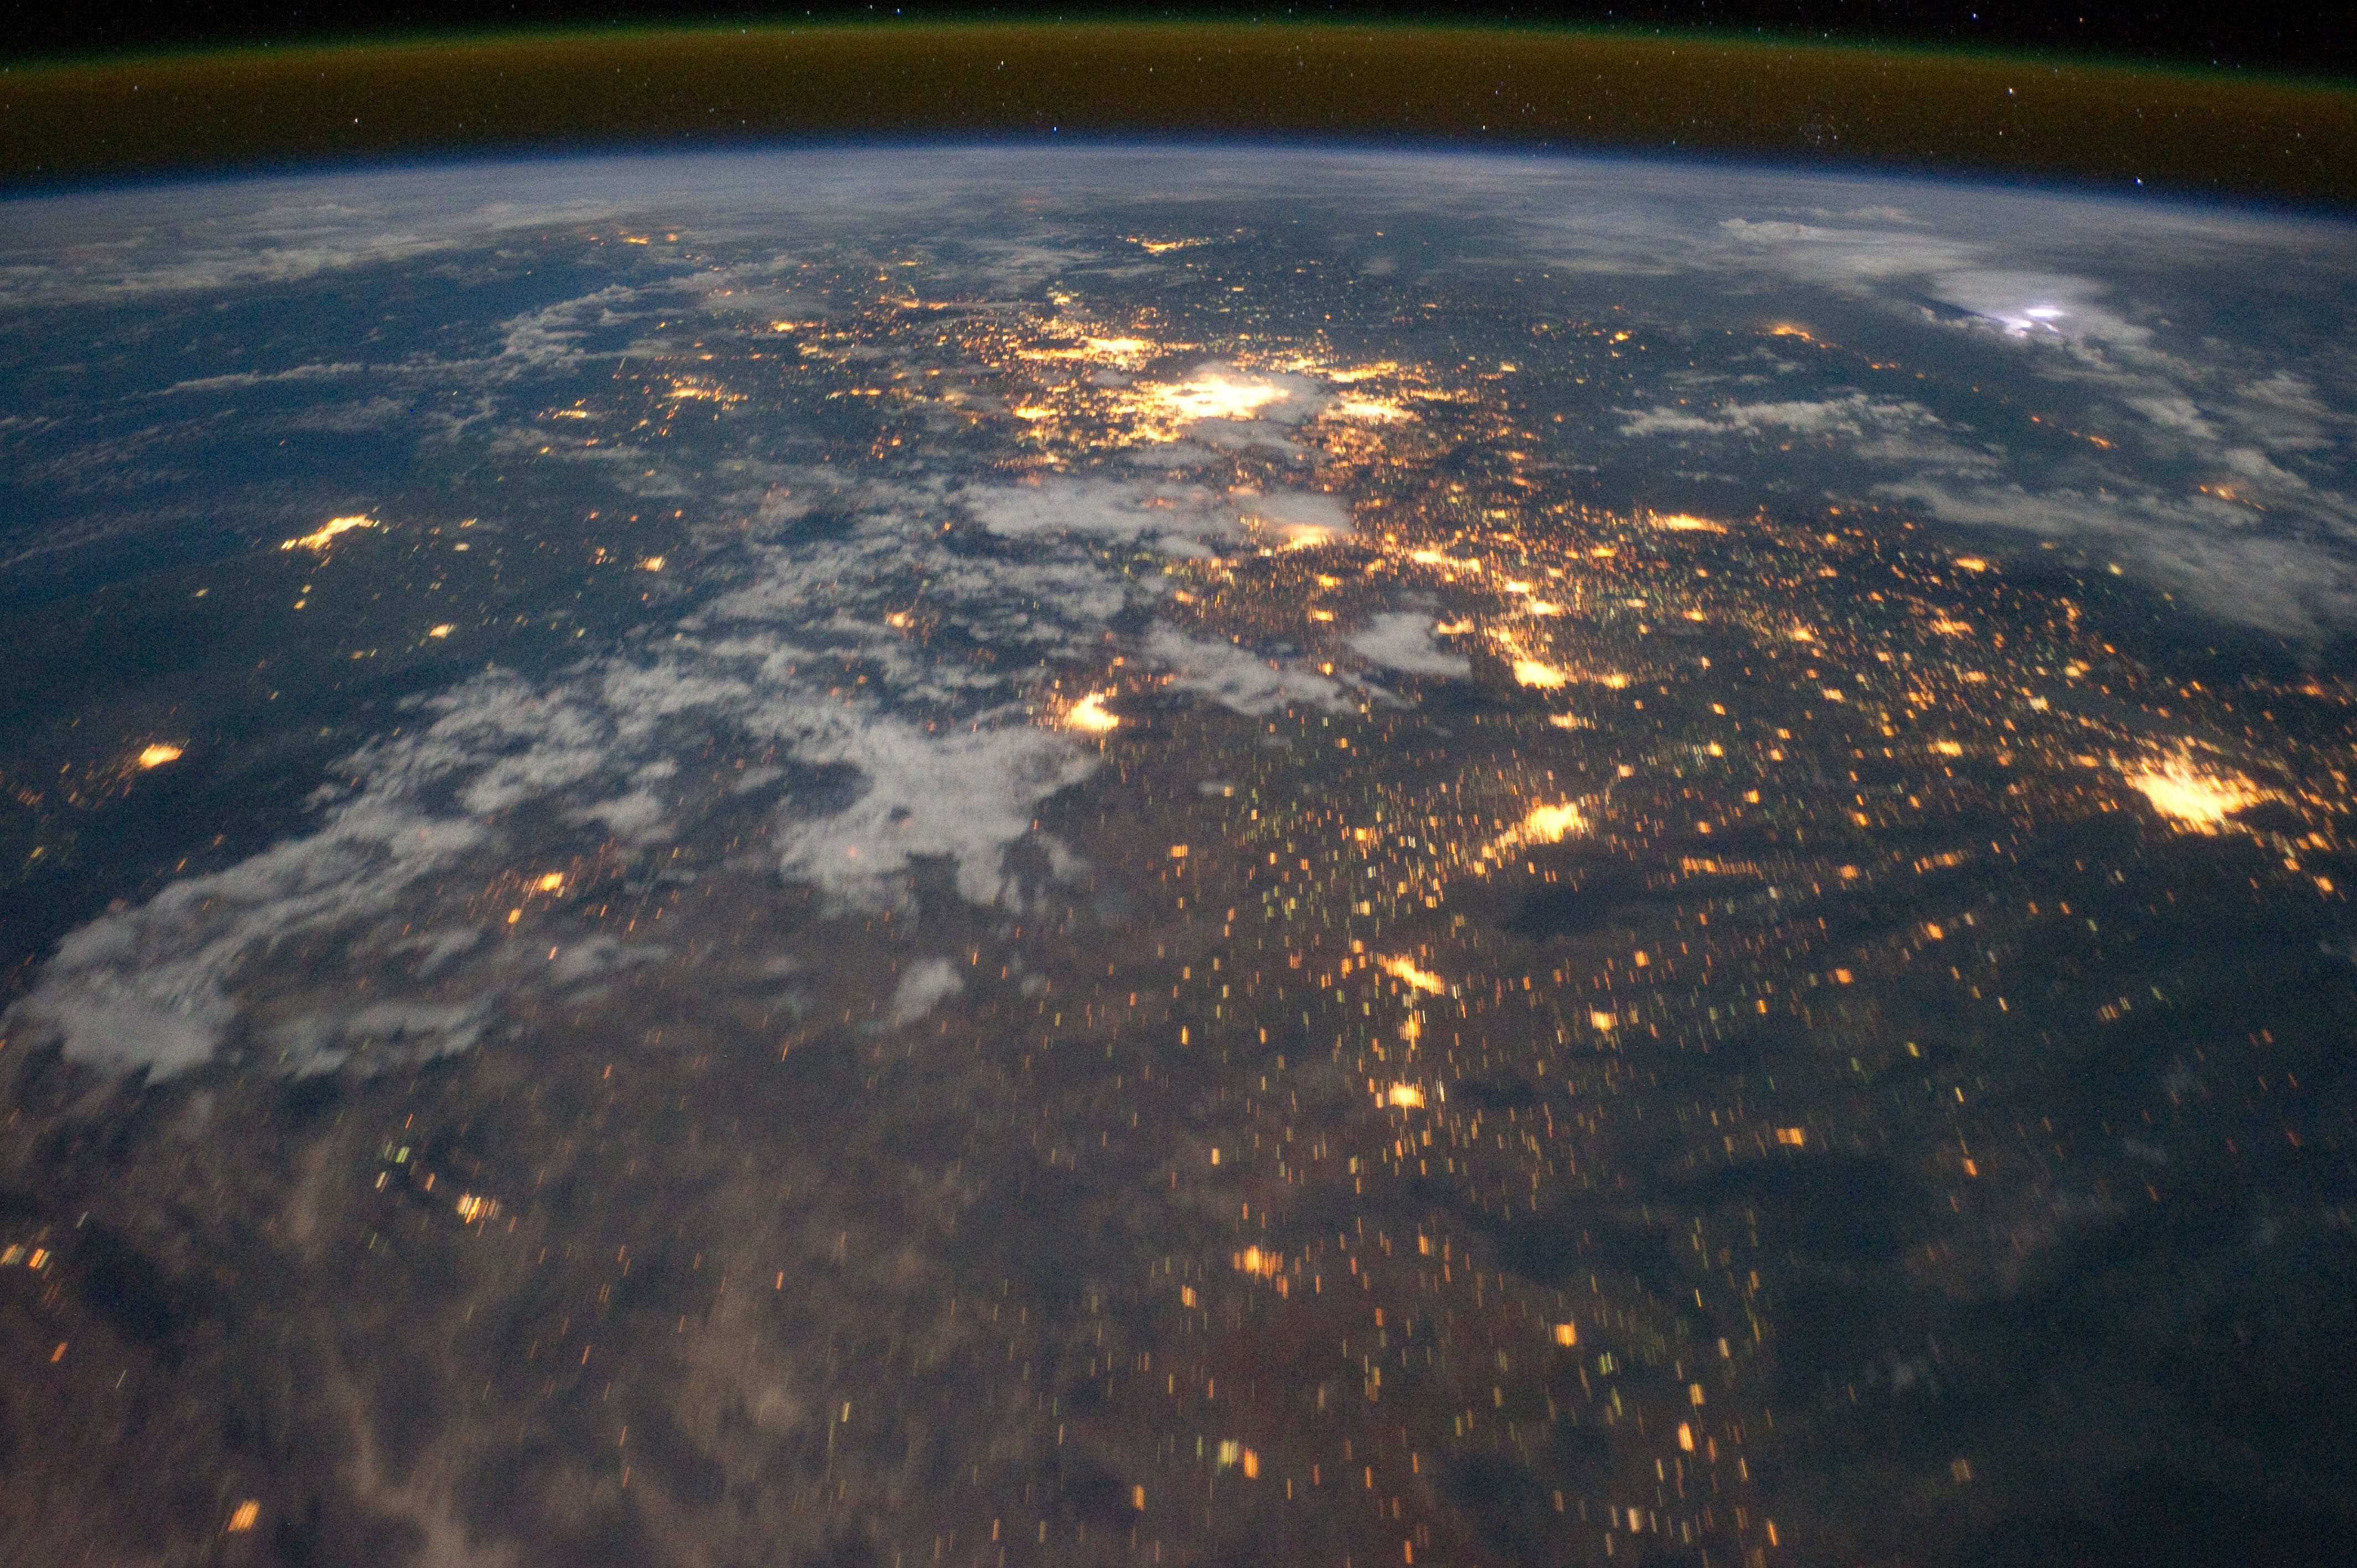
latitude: 27.2
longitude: -103.2
